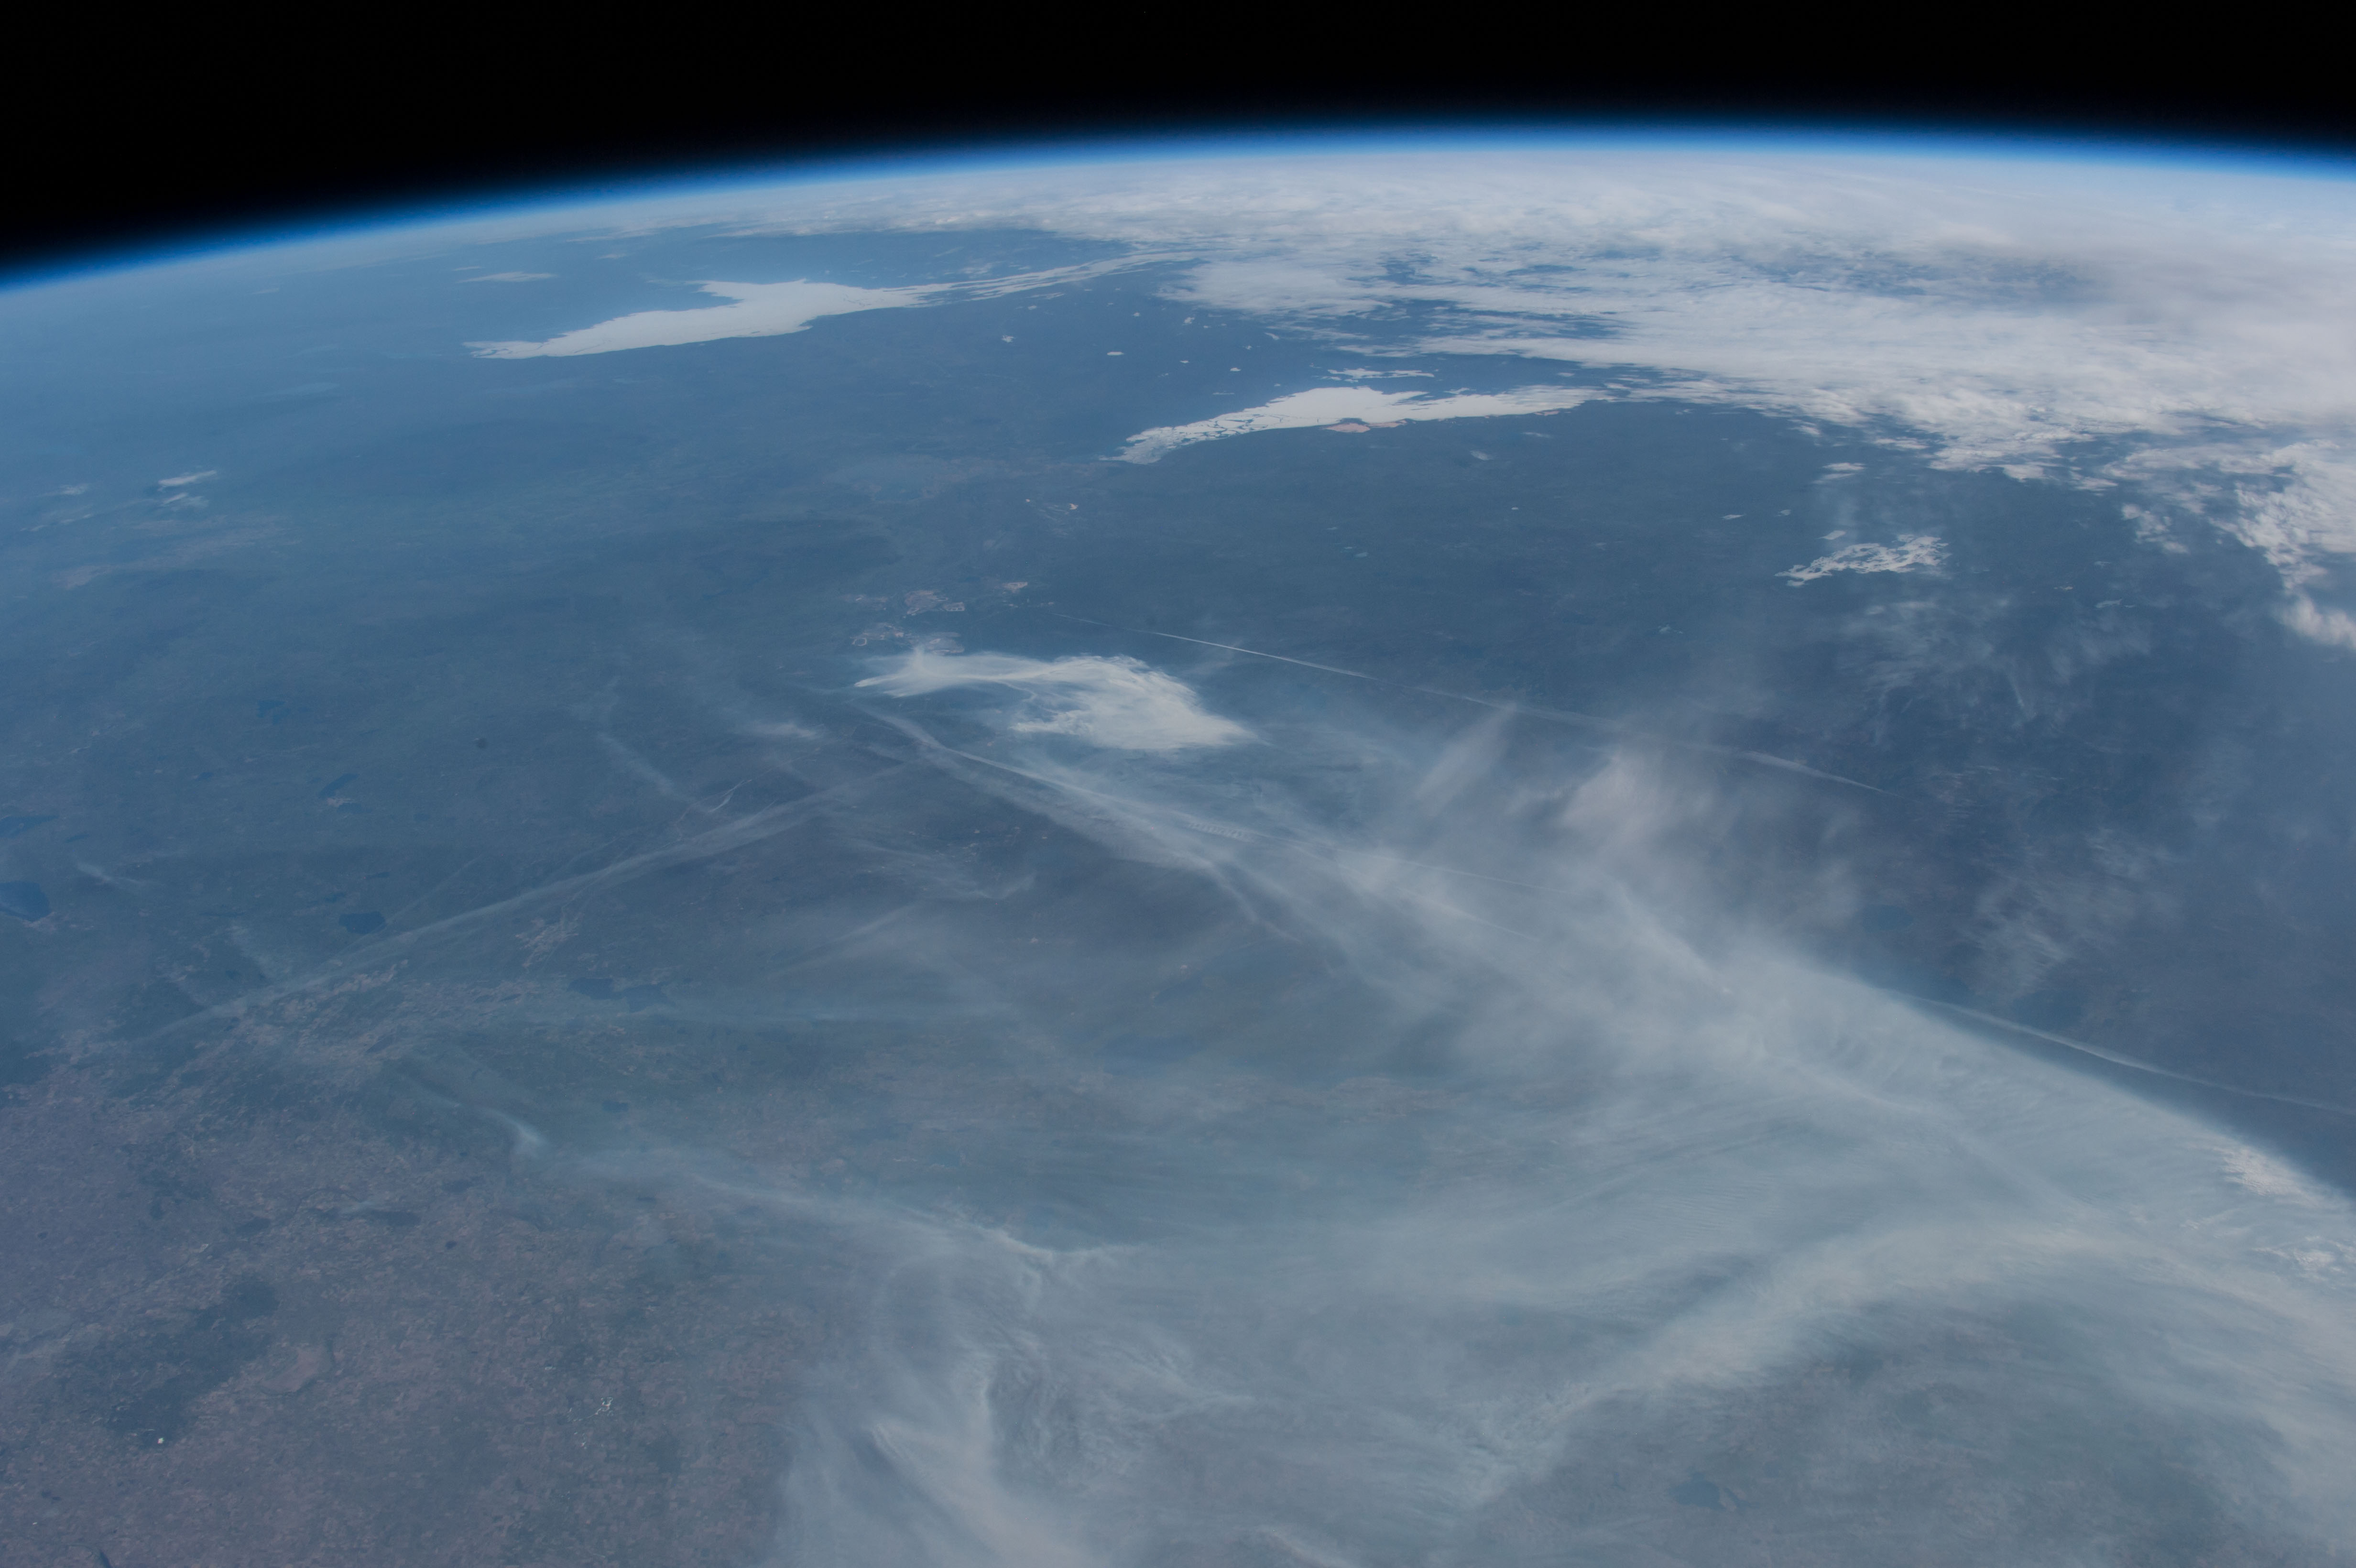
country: CANADA-A
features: PAN-FORT MCMURRAY AREA, FIRE PLUMES, L. ATHABASCA, GREAT SLAVE L., ICE
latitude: 56.5
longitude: -110.0
